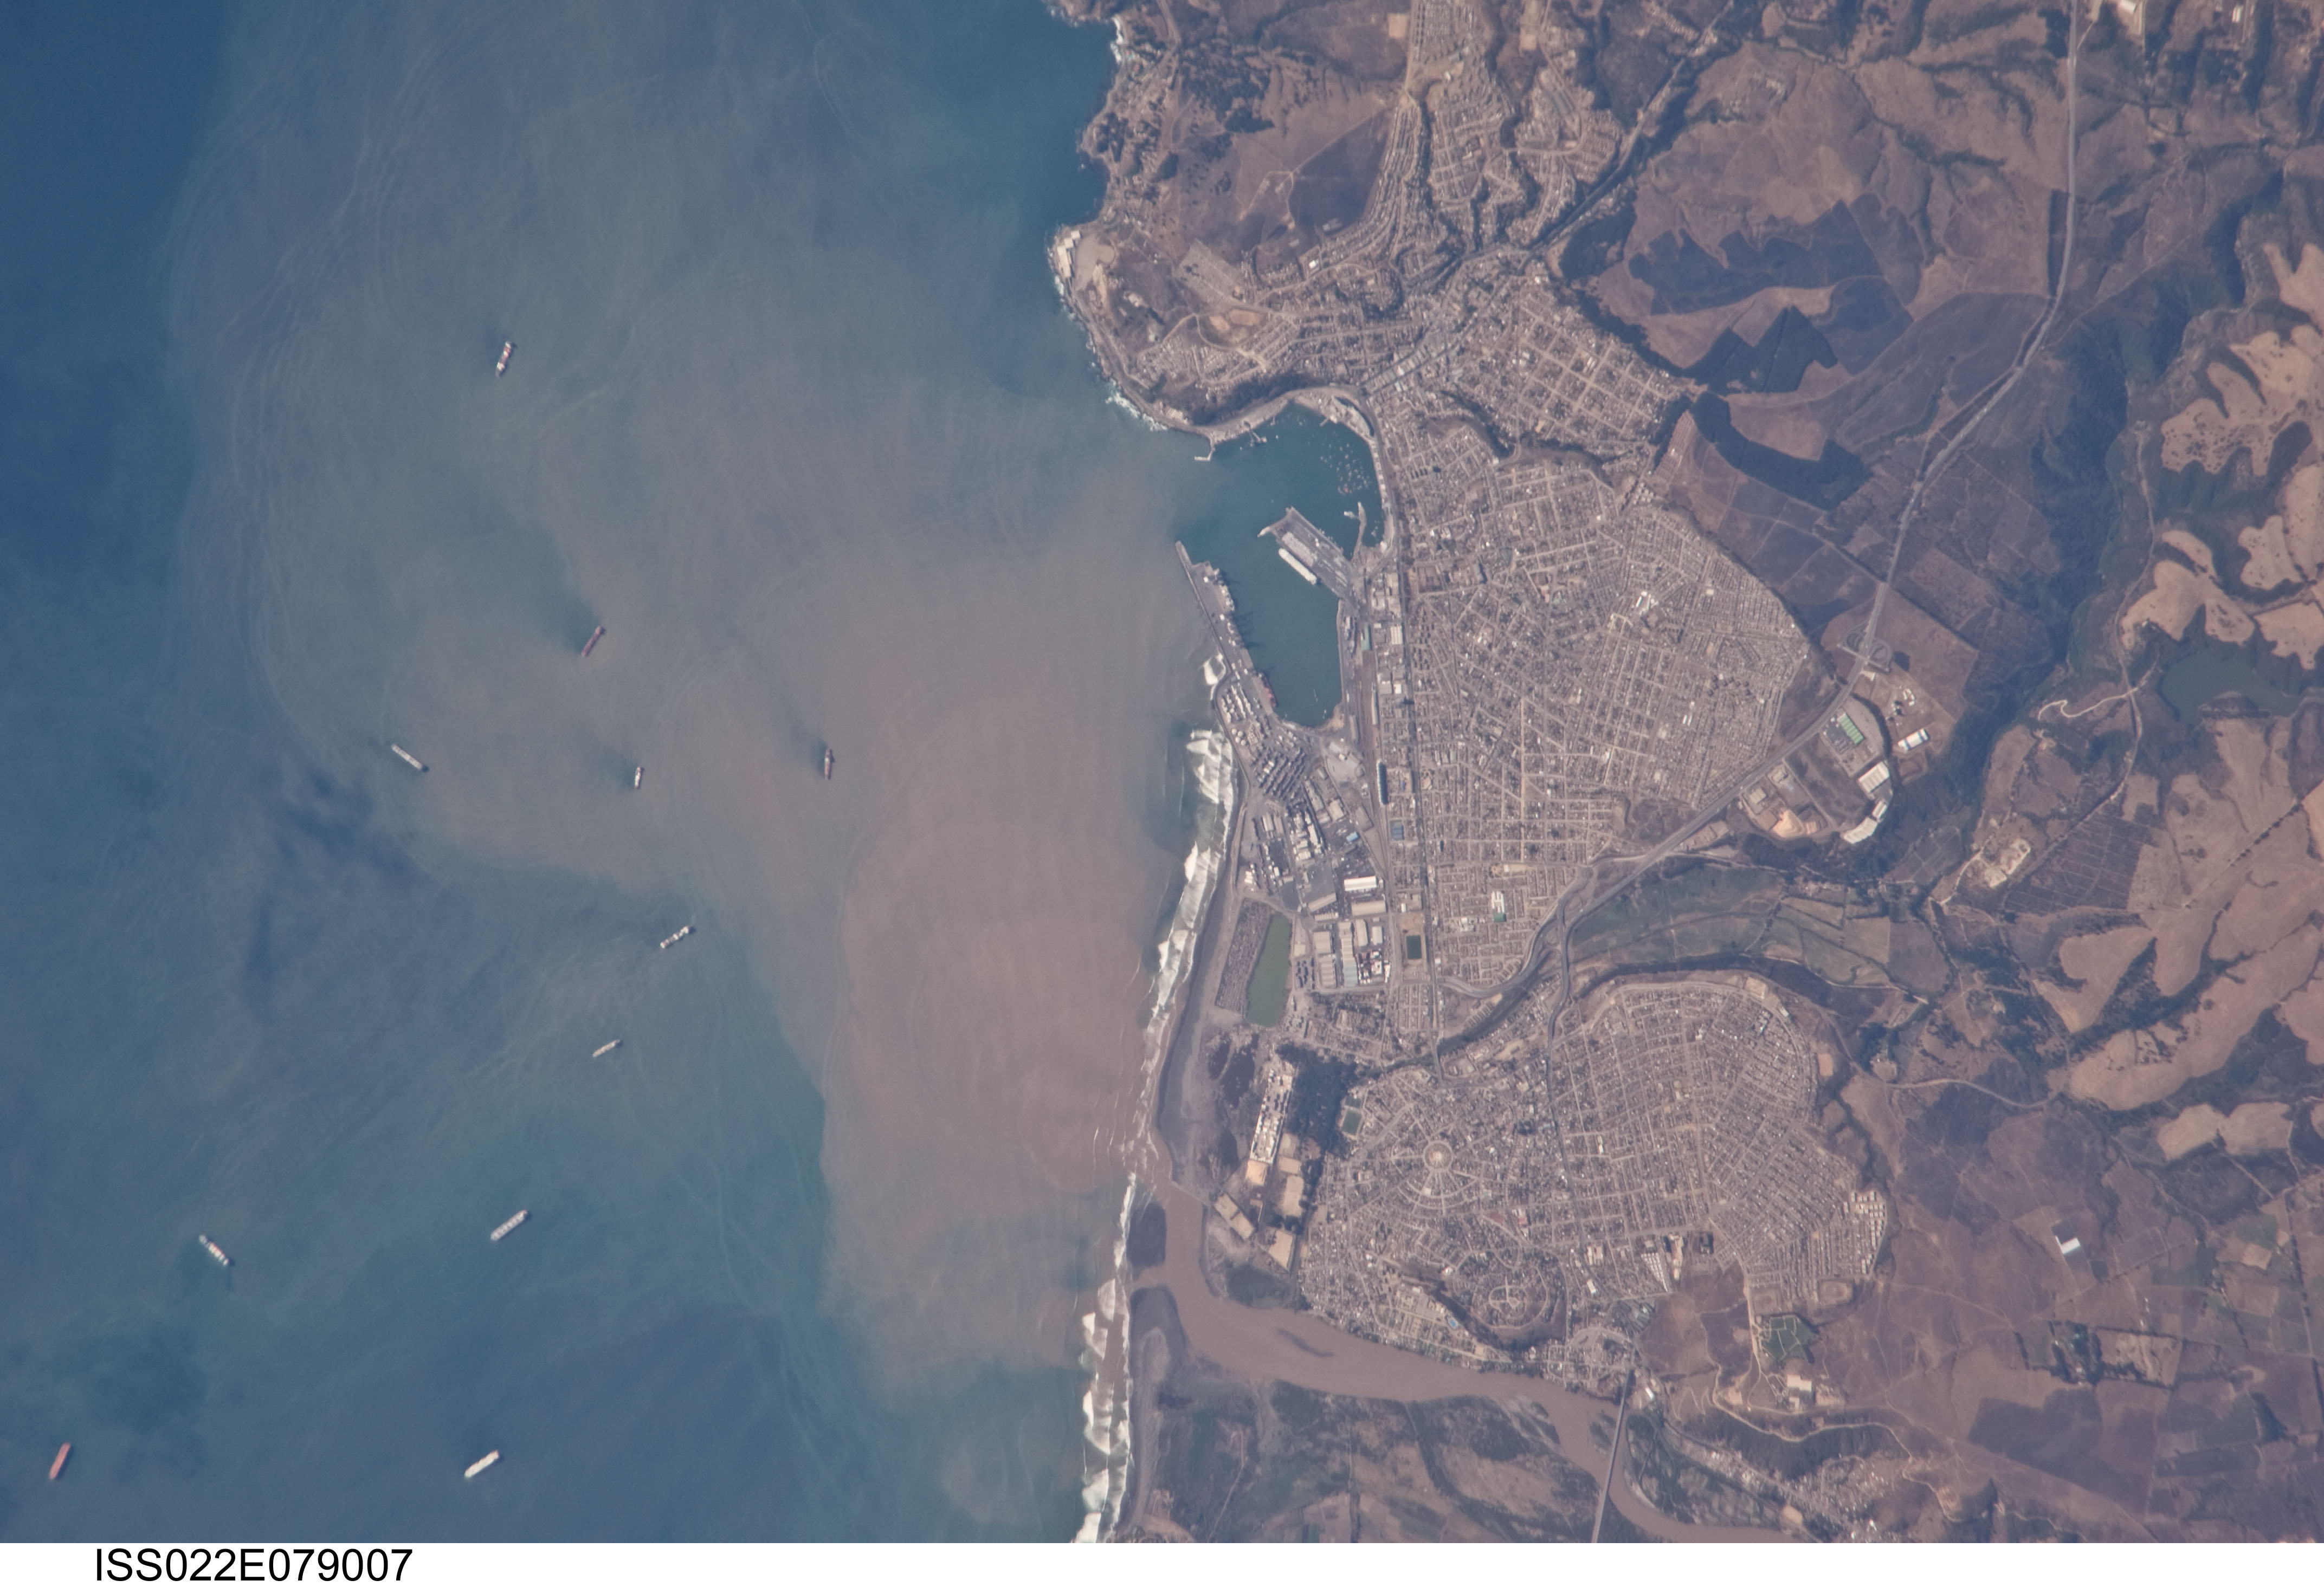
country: CHILE
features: SAN ANTONIO, MAIPO R., PORT, SHIPS, SED.
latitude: -33.6
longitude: -71.6
